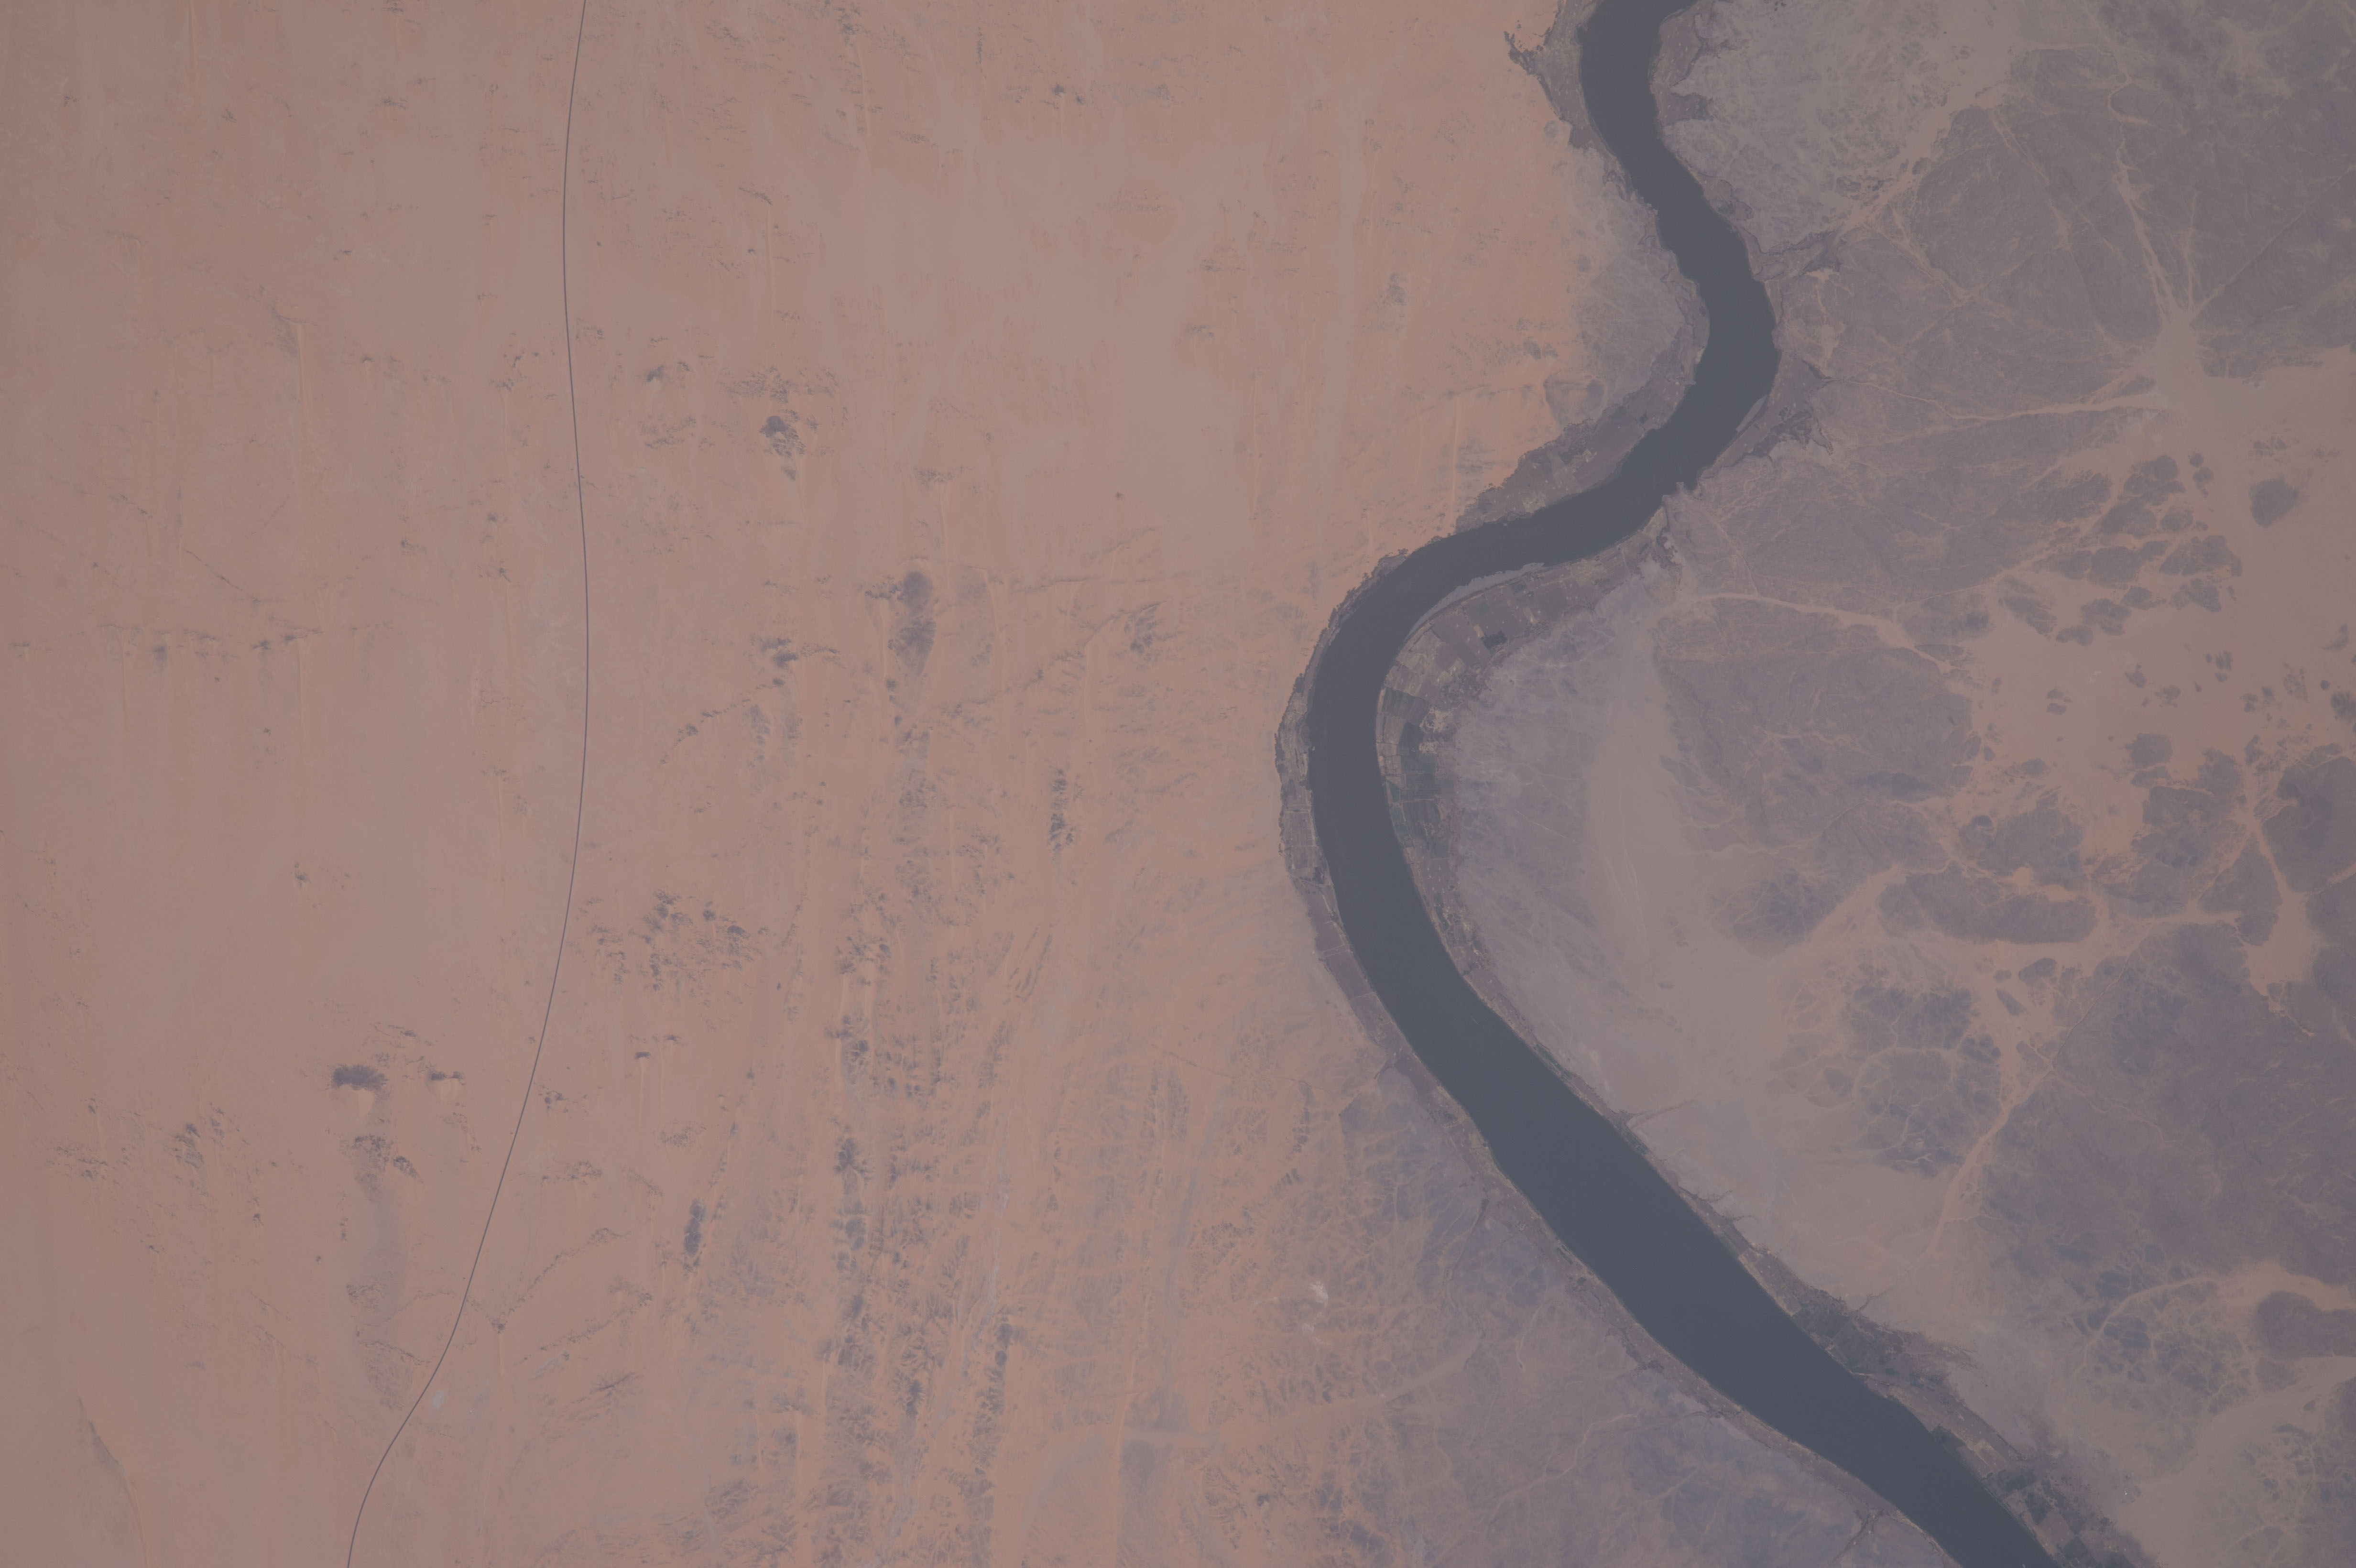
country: SUDAN
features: NUBIAN DESERT, NILE RIVER, NORTHERN, SONKI, SONKI EAST
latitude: 21.2
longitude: 30.6
